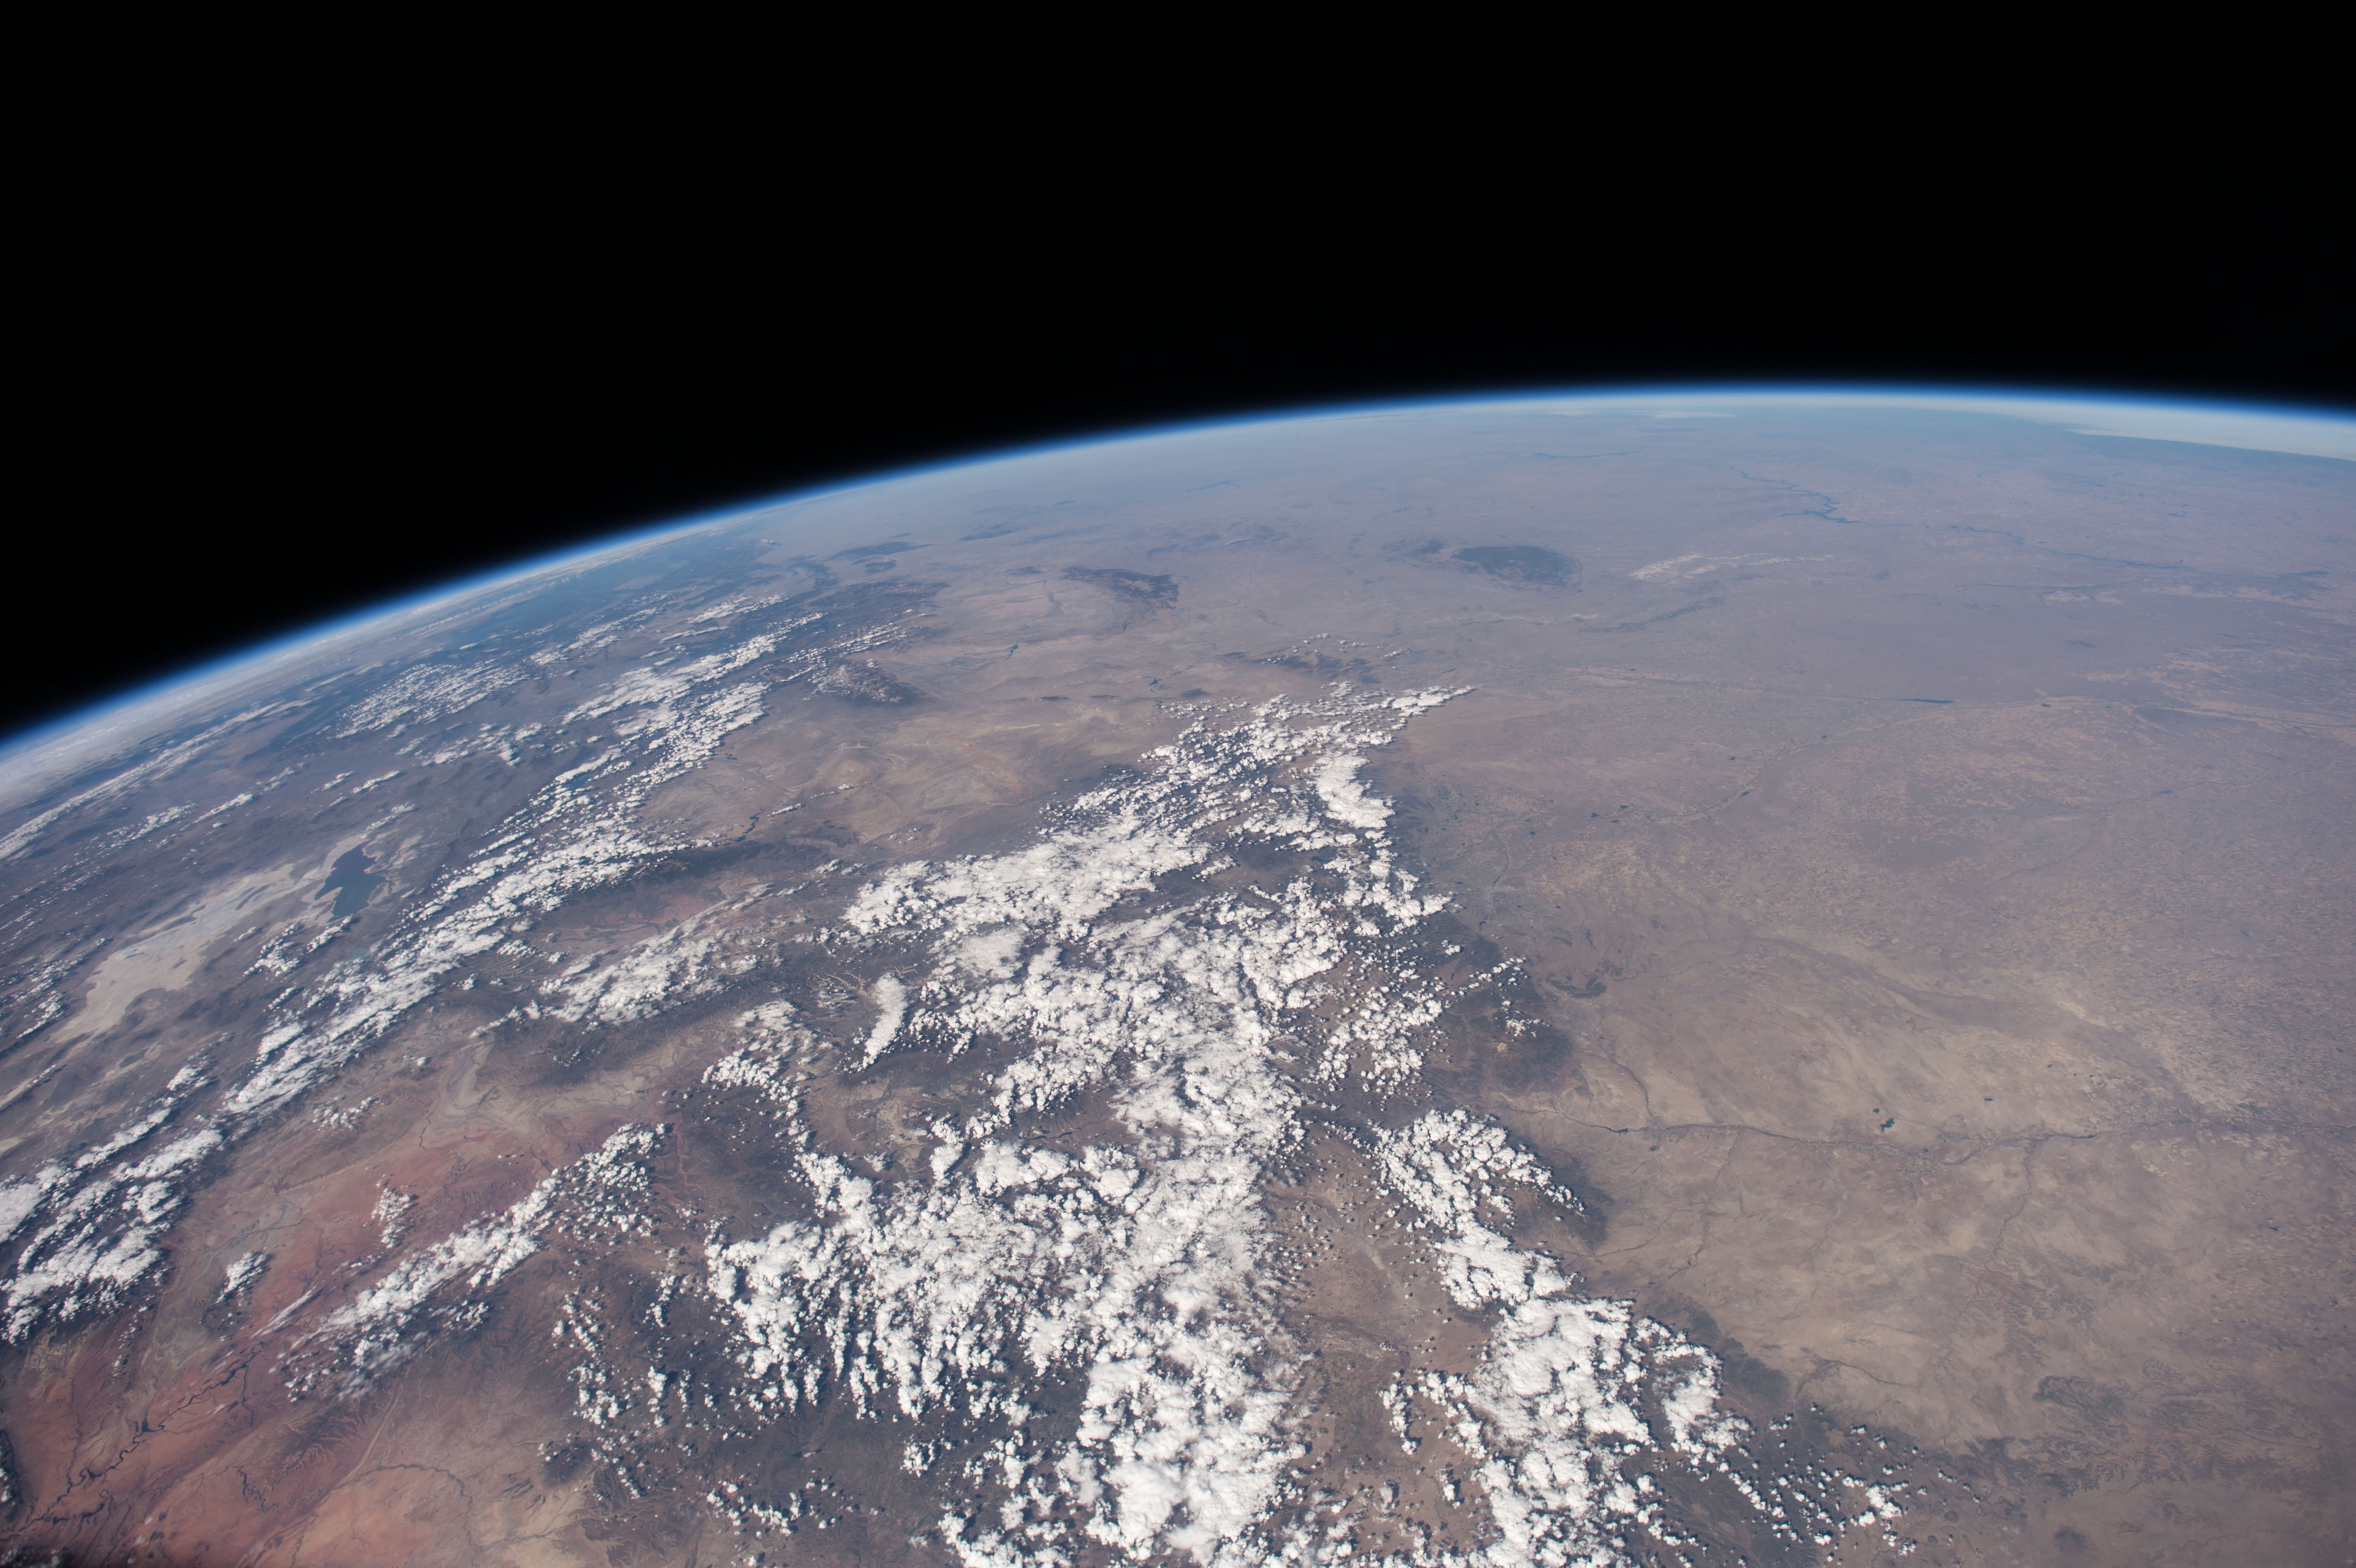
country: USA-COLORADO
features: COLORADO PLAT., BLACK HILLS, GREAT SALT L., GREAT SALT L. DES., L. POWELL, ROCKY MTS., ATMOSPHERIC LIMB
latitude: 39.5
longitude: -107.0
